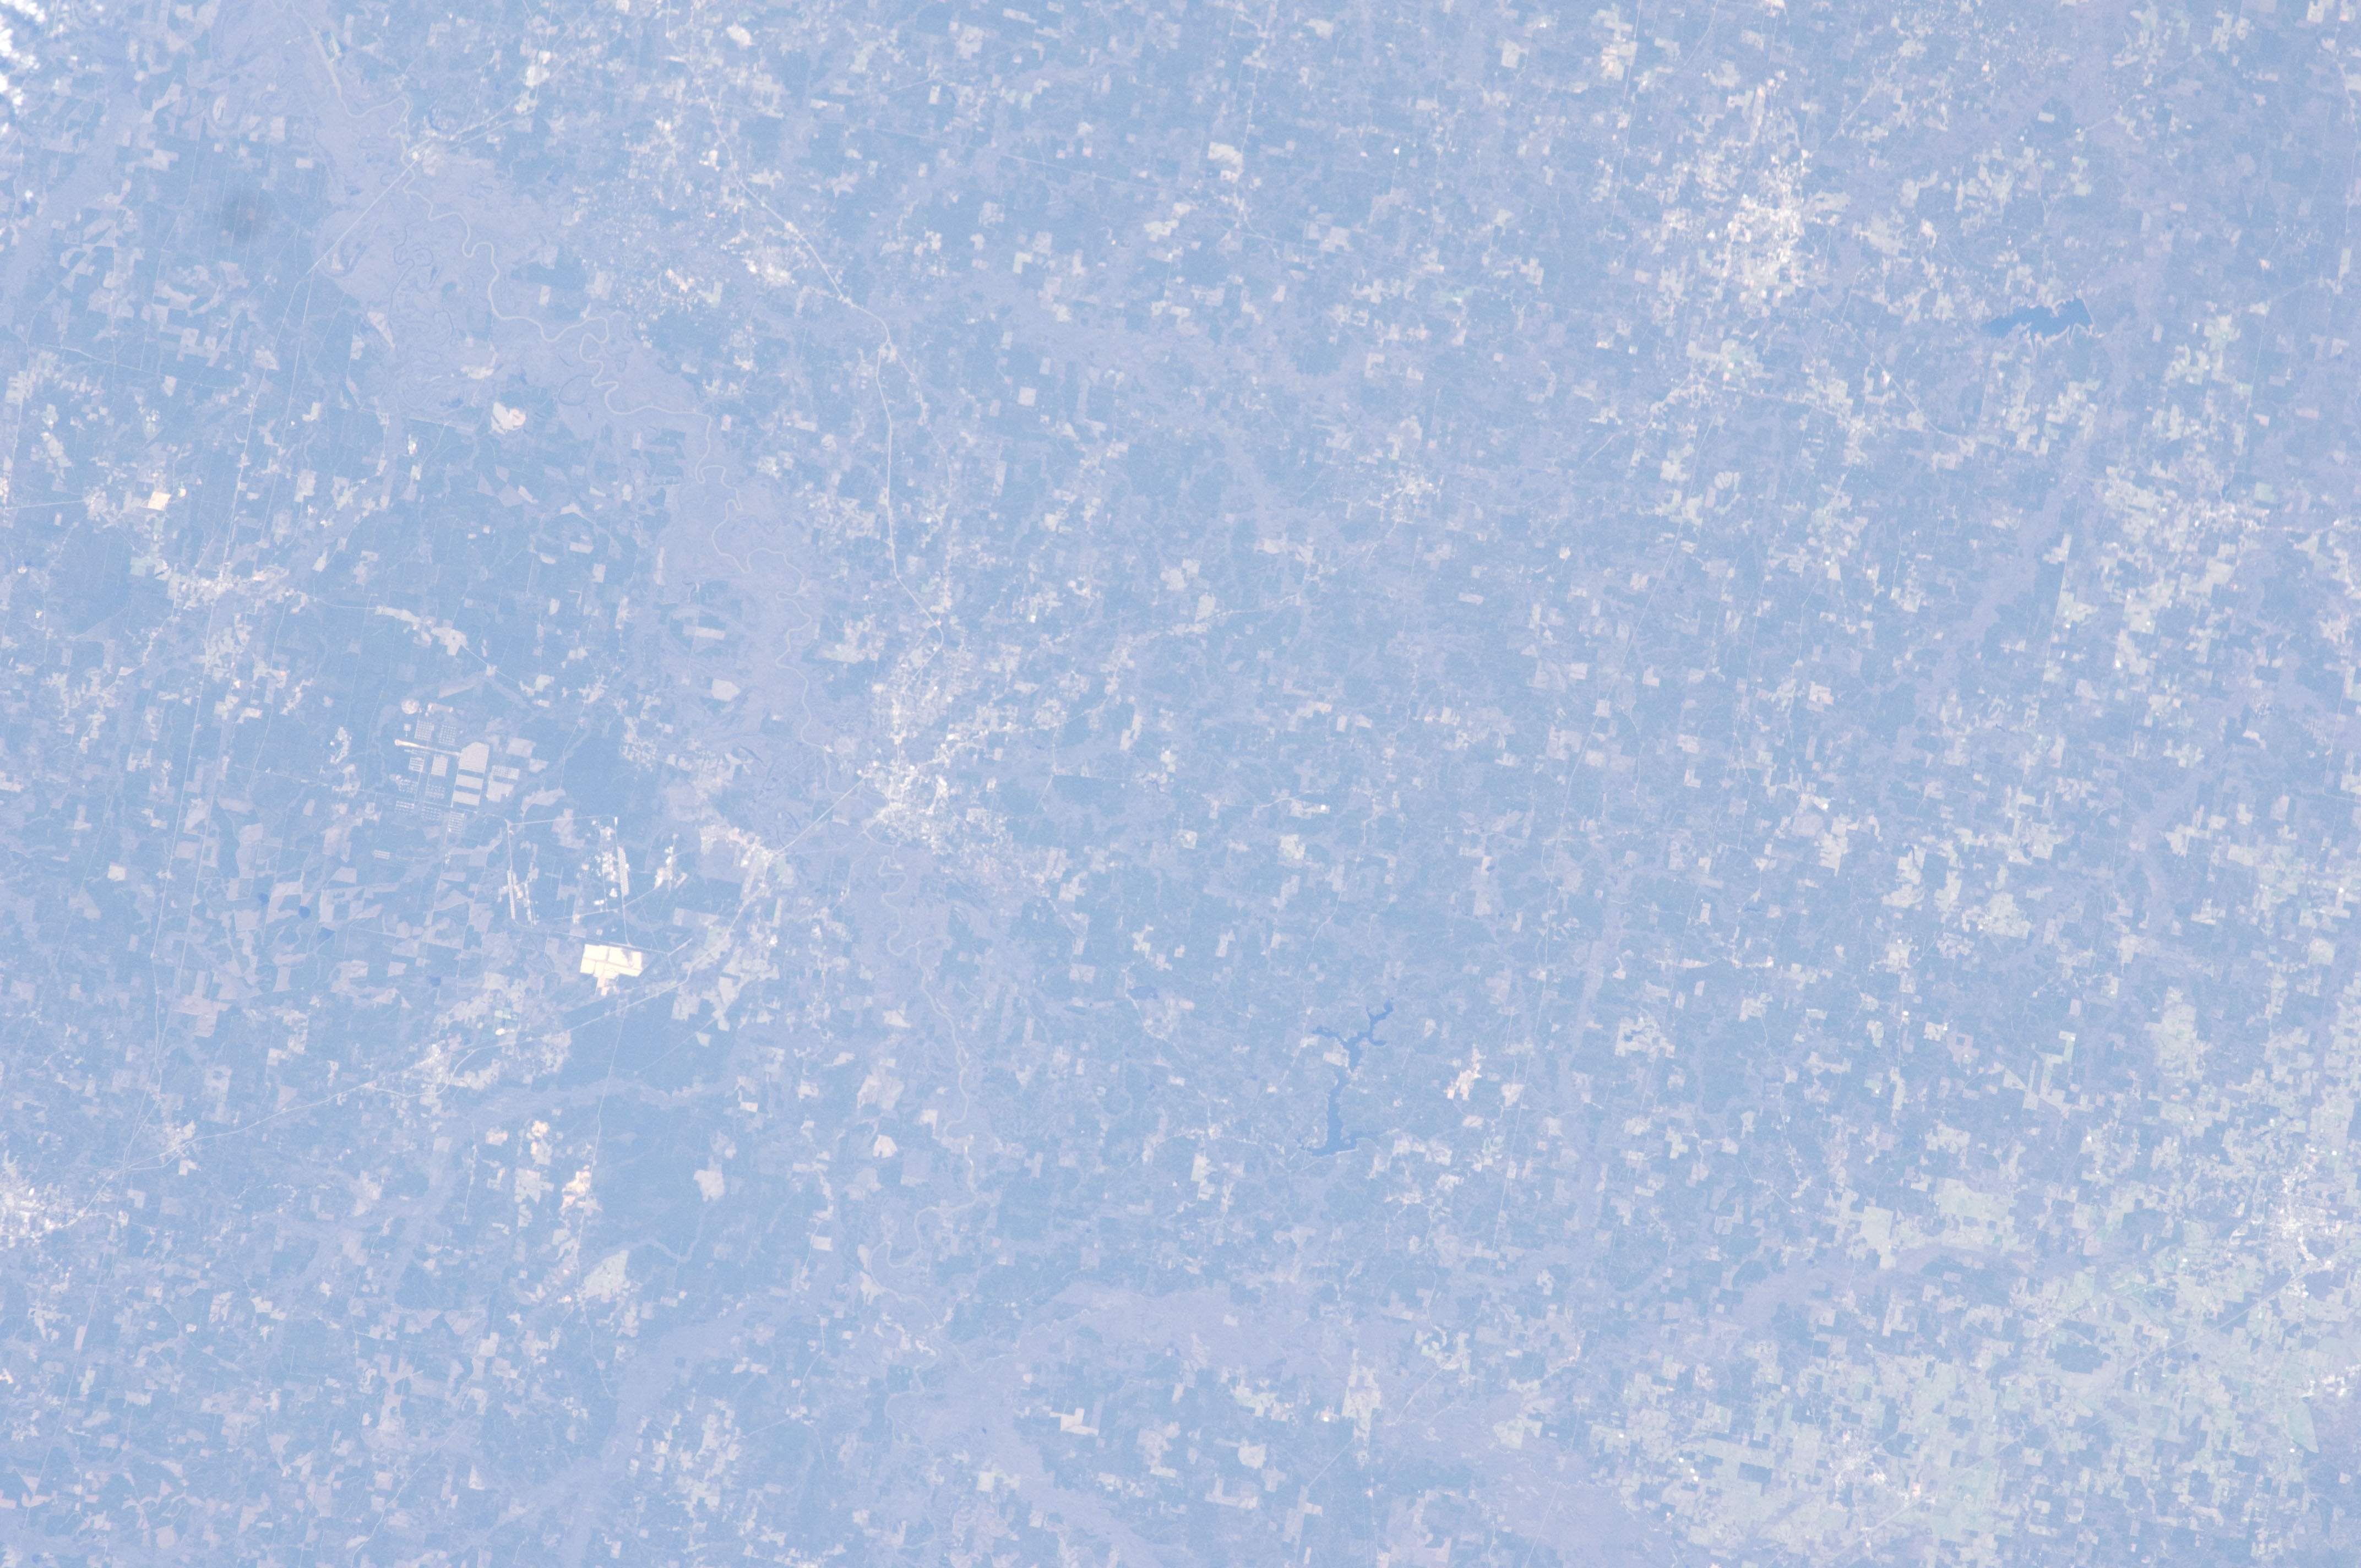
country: USA-ARKANSAS
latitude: 33.5
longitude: -92.9
